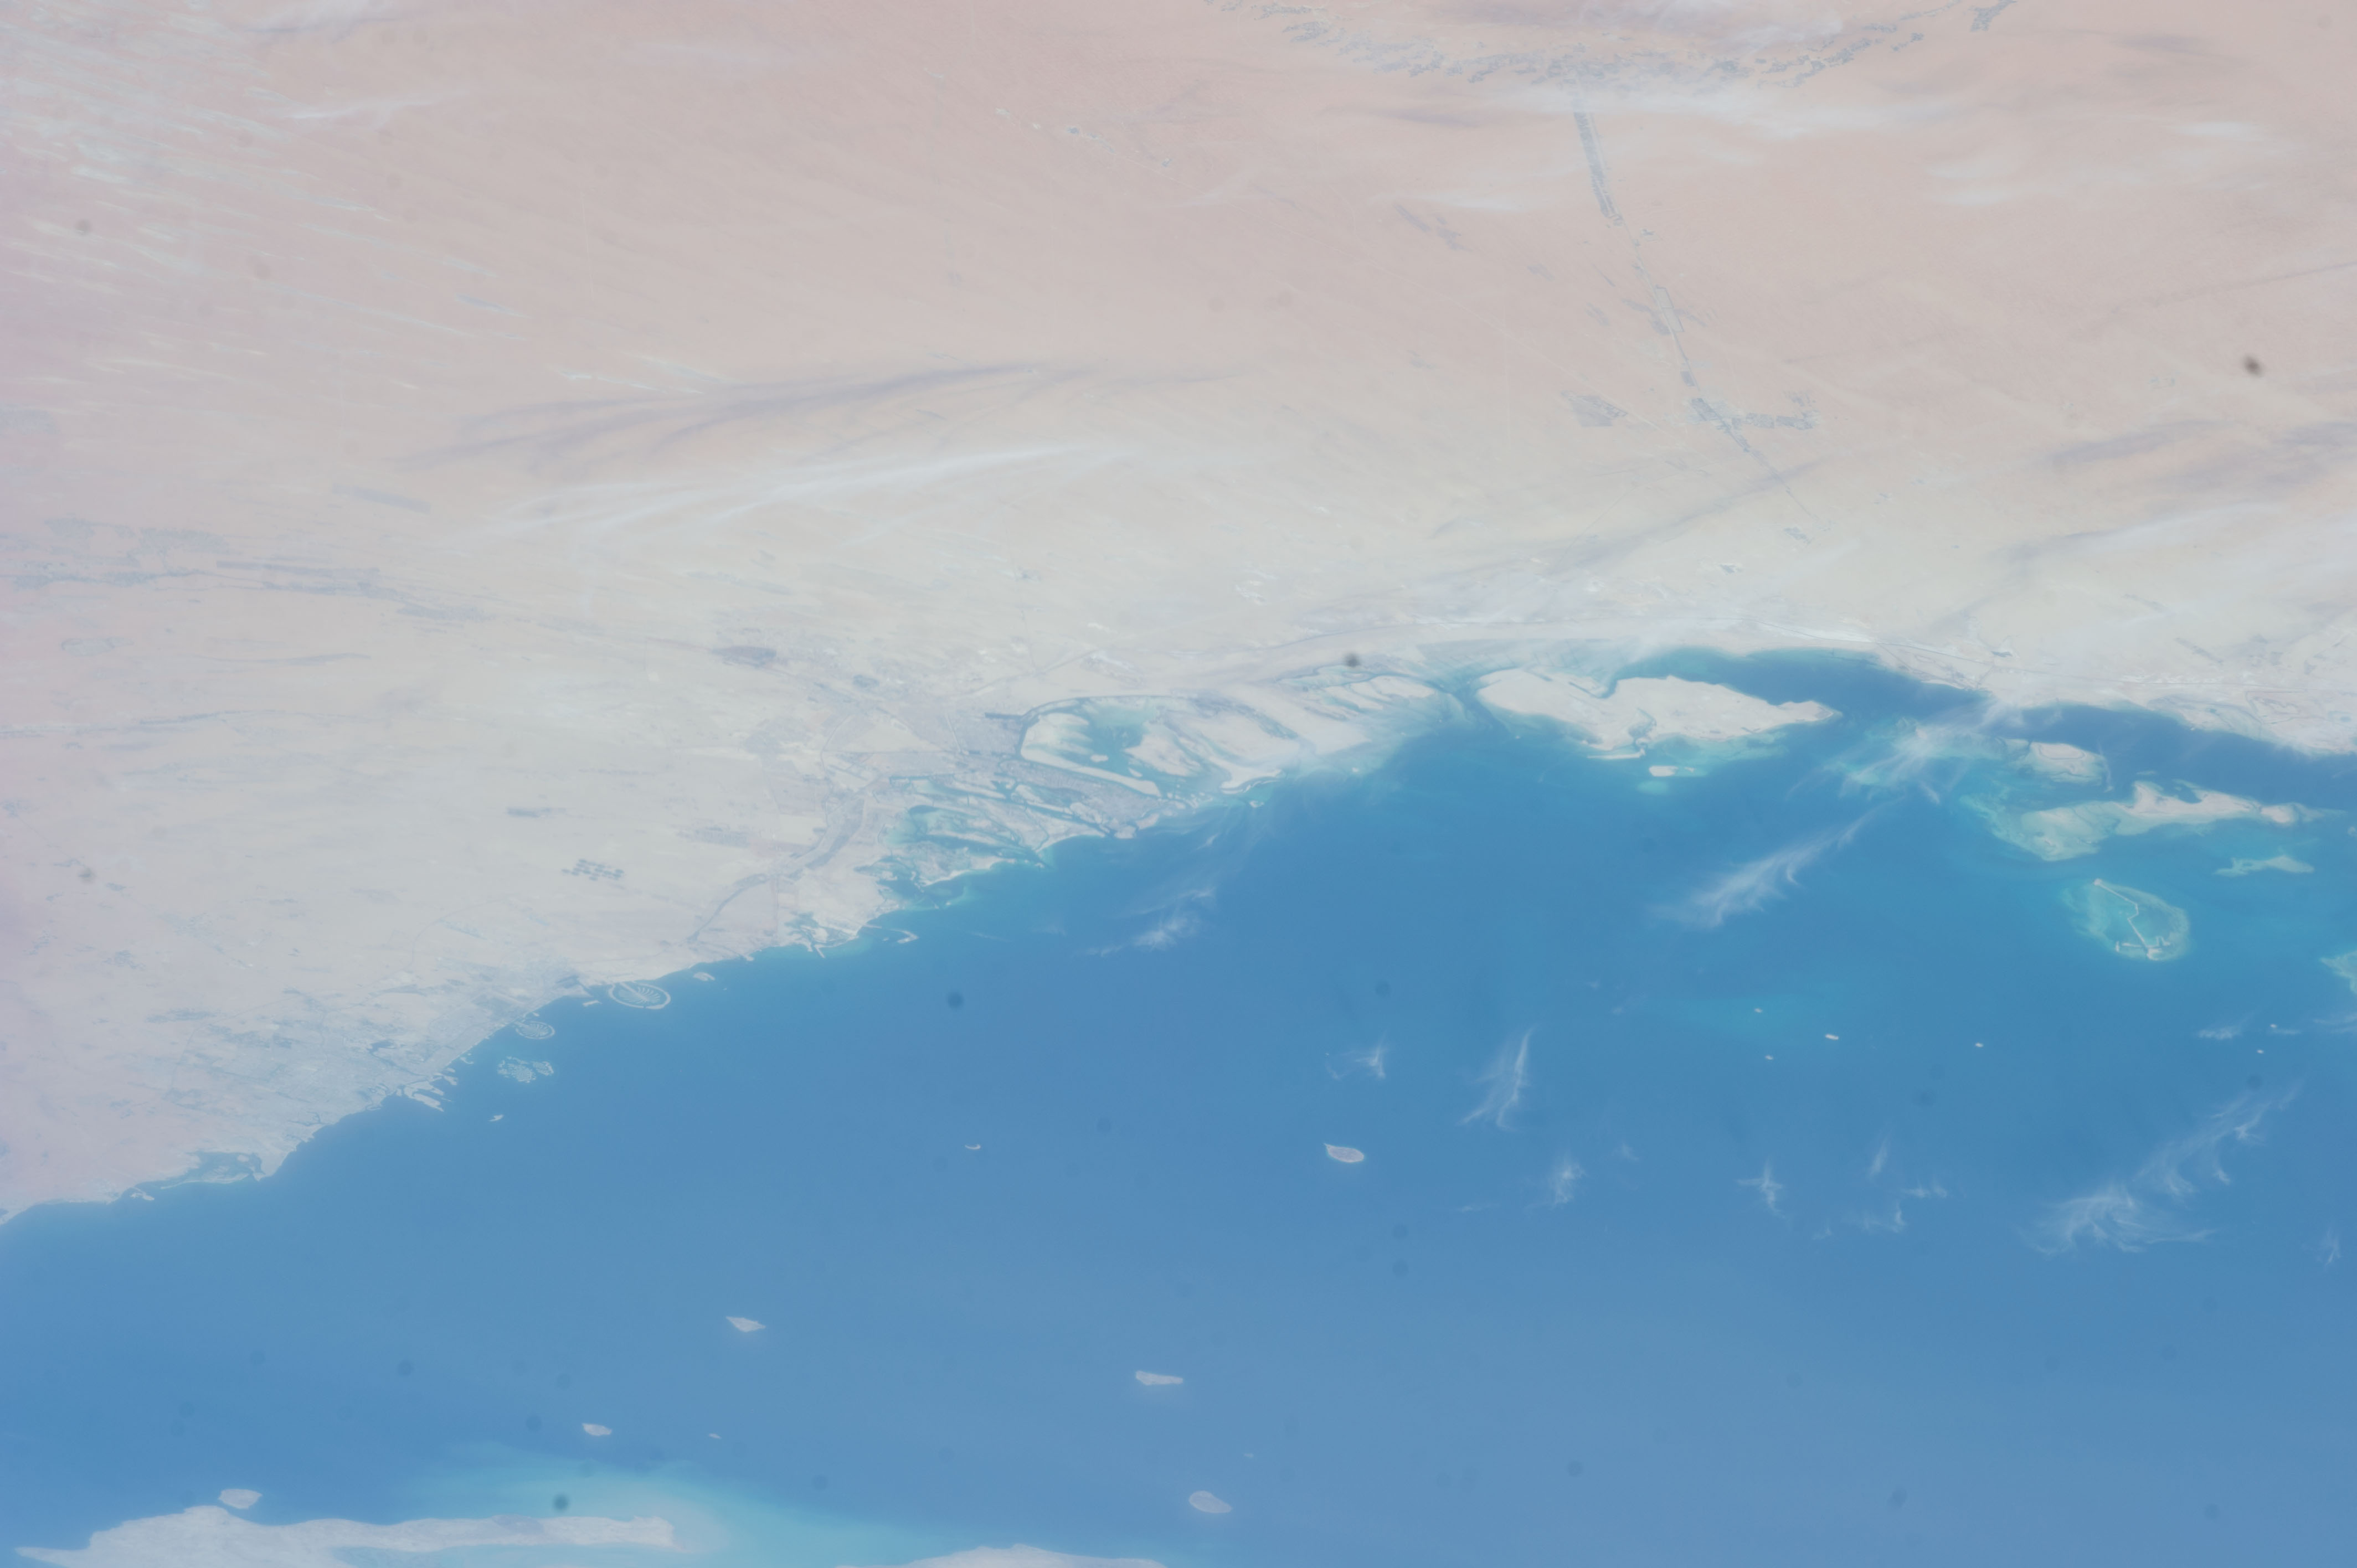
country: UNITED_ARAB_EMIRATES
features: DUBAI, PERSIAN GULF, DARIA ISLAND, THE WORLD ISLANDS, PALM JUMEIRAH, PALM JEBEL ALI, PORT RASHID, DESERT, VEGETATION, PIVOT IRRIGATION, DUBAI CREEK, ABU DHABI, ABU AL ABYAD, KHOR AL BAZIM
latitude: 24.4
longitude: 54.3
